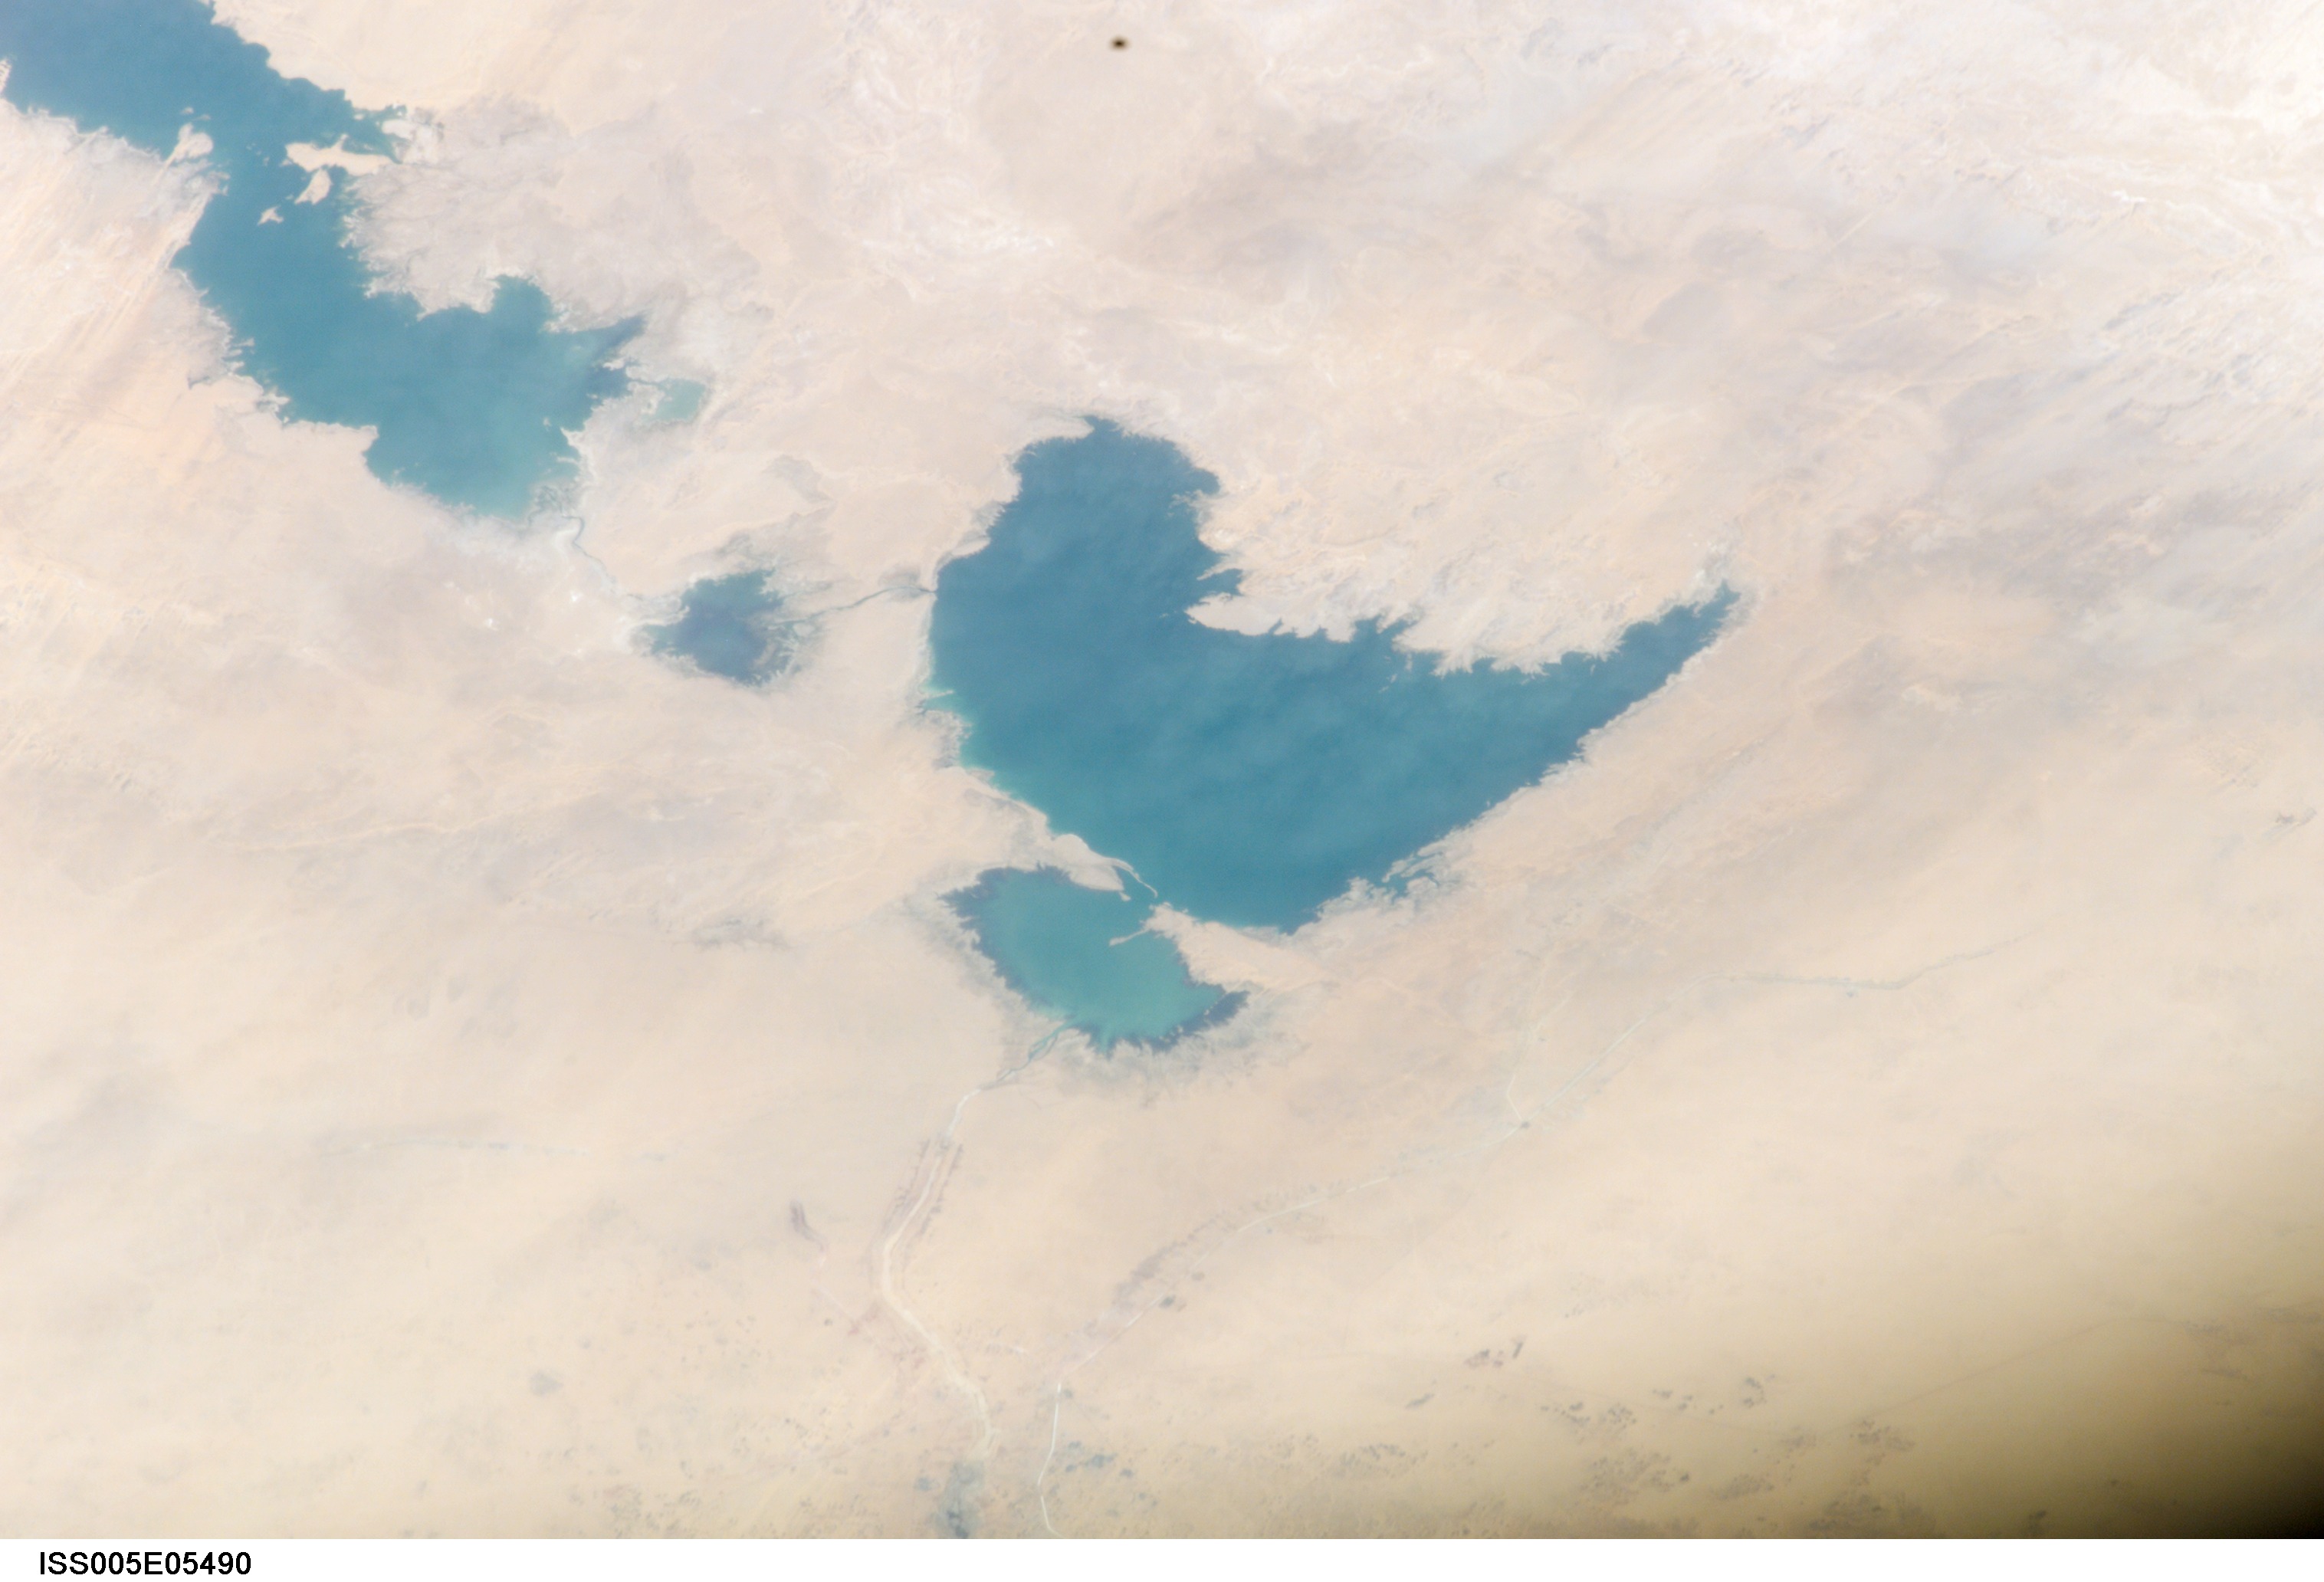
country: EGYPT
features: NEW VALLEY LAKES
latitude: 23.0
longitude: 31.5
